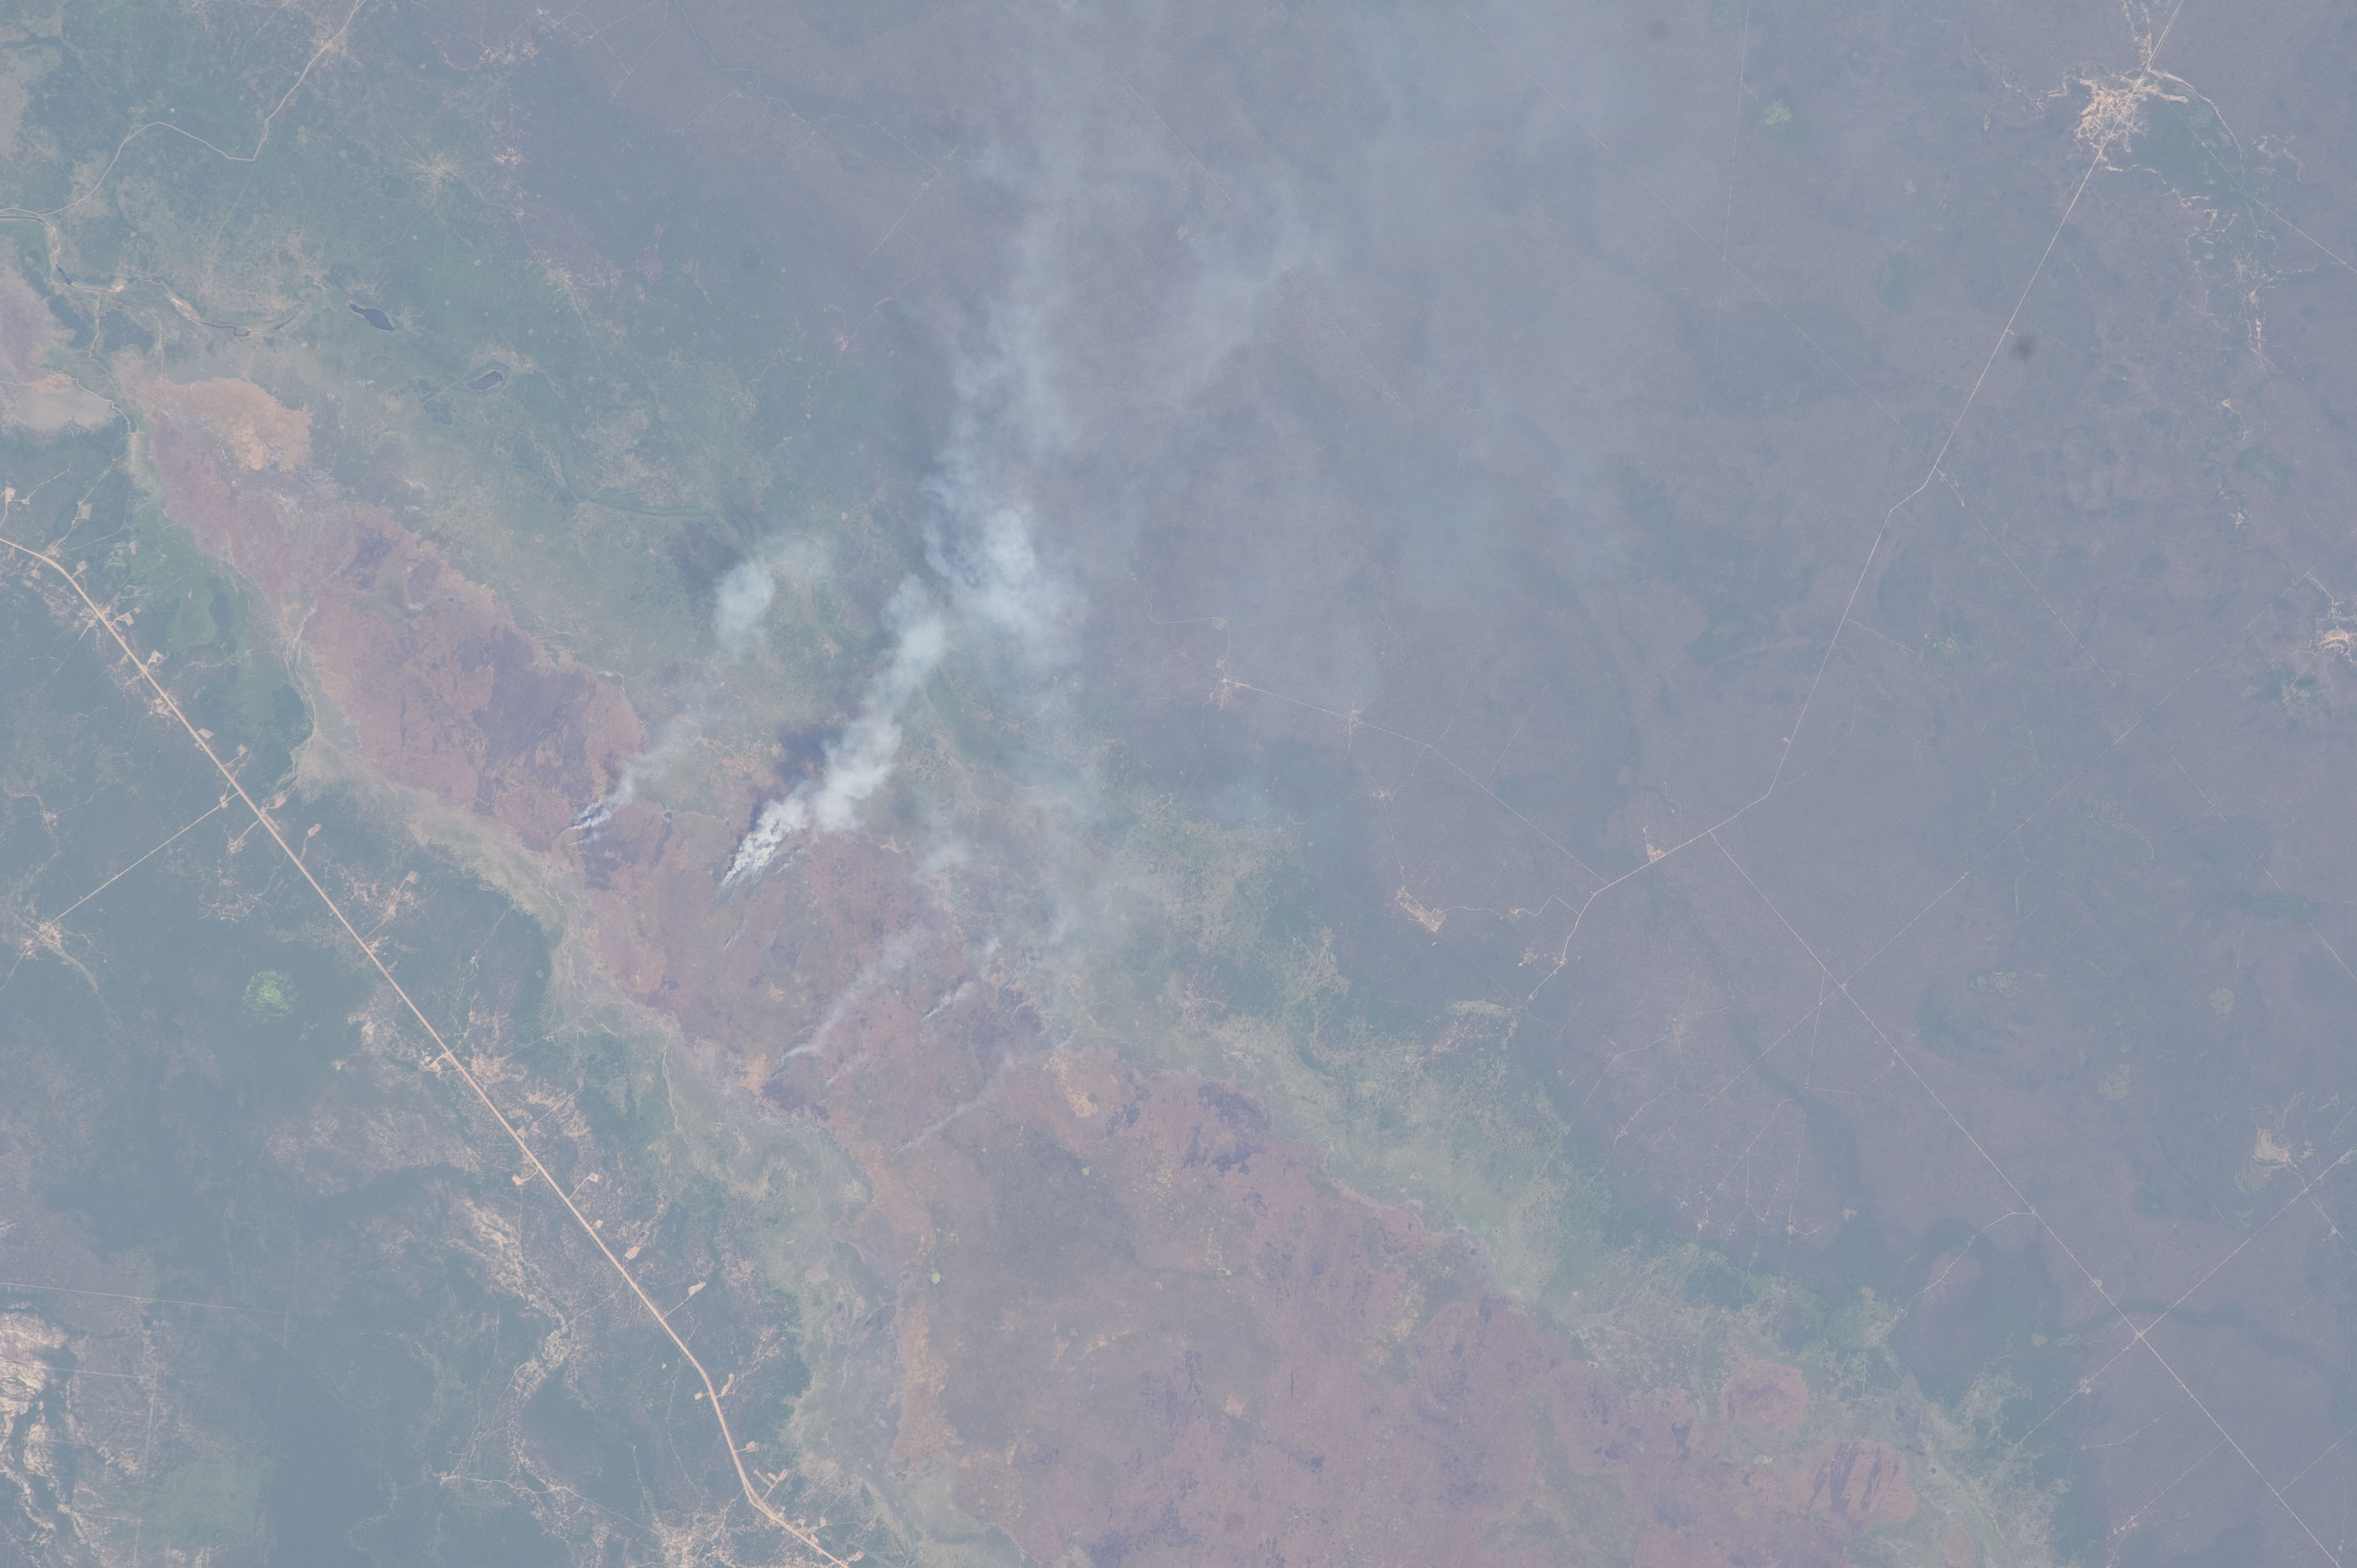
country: ARGENTINA
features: PILCOMAYO R., WETLANDS, ROADS, FIRES
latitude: -23.8
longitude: -61.1
